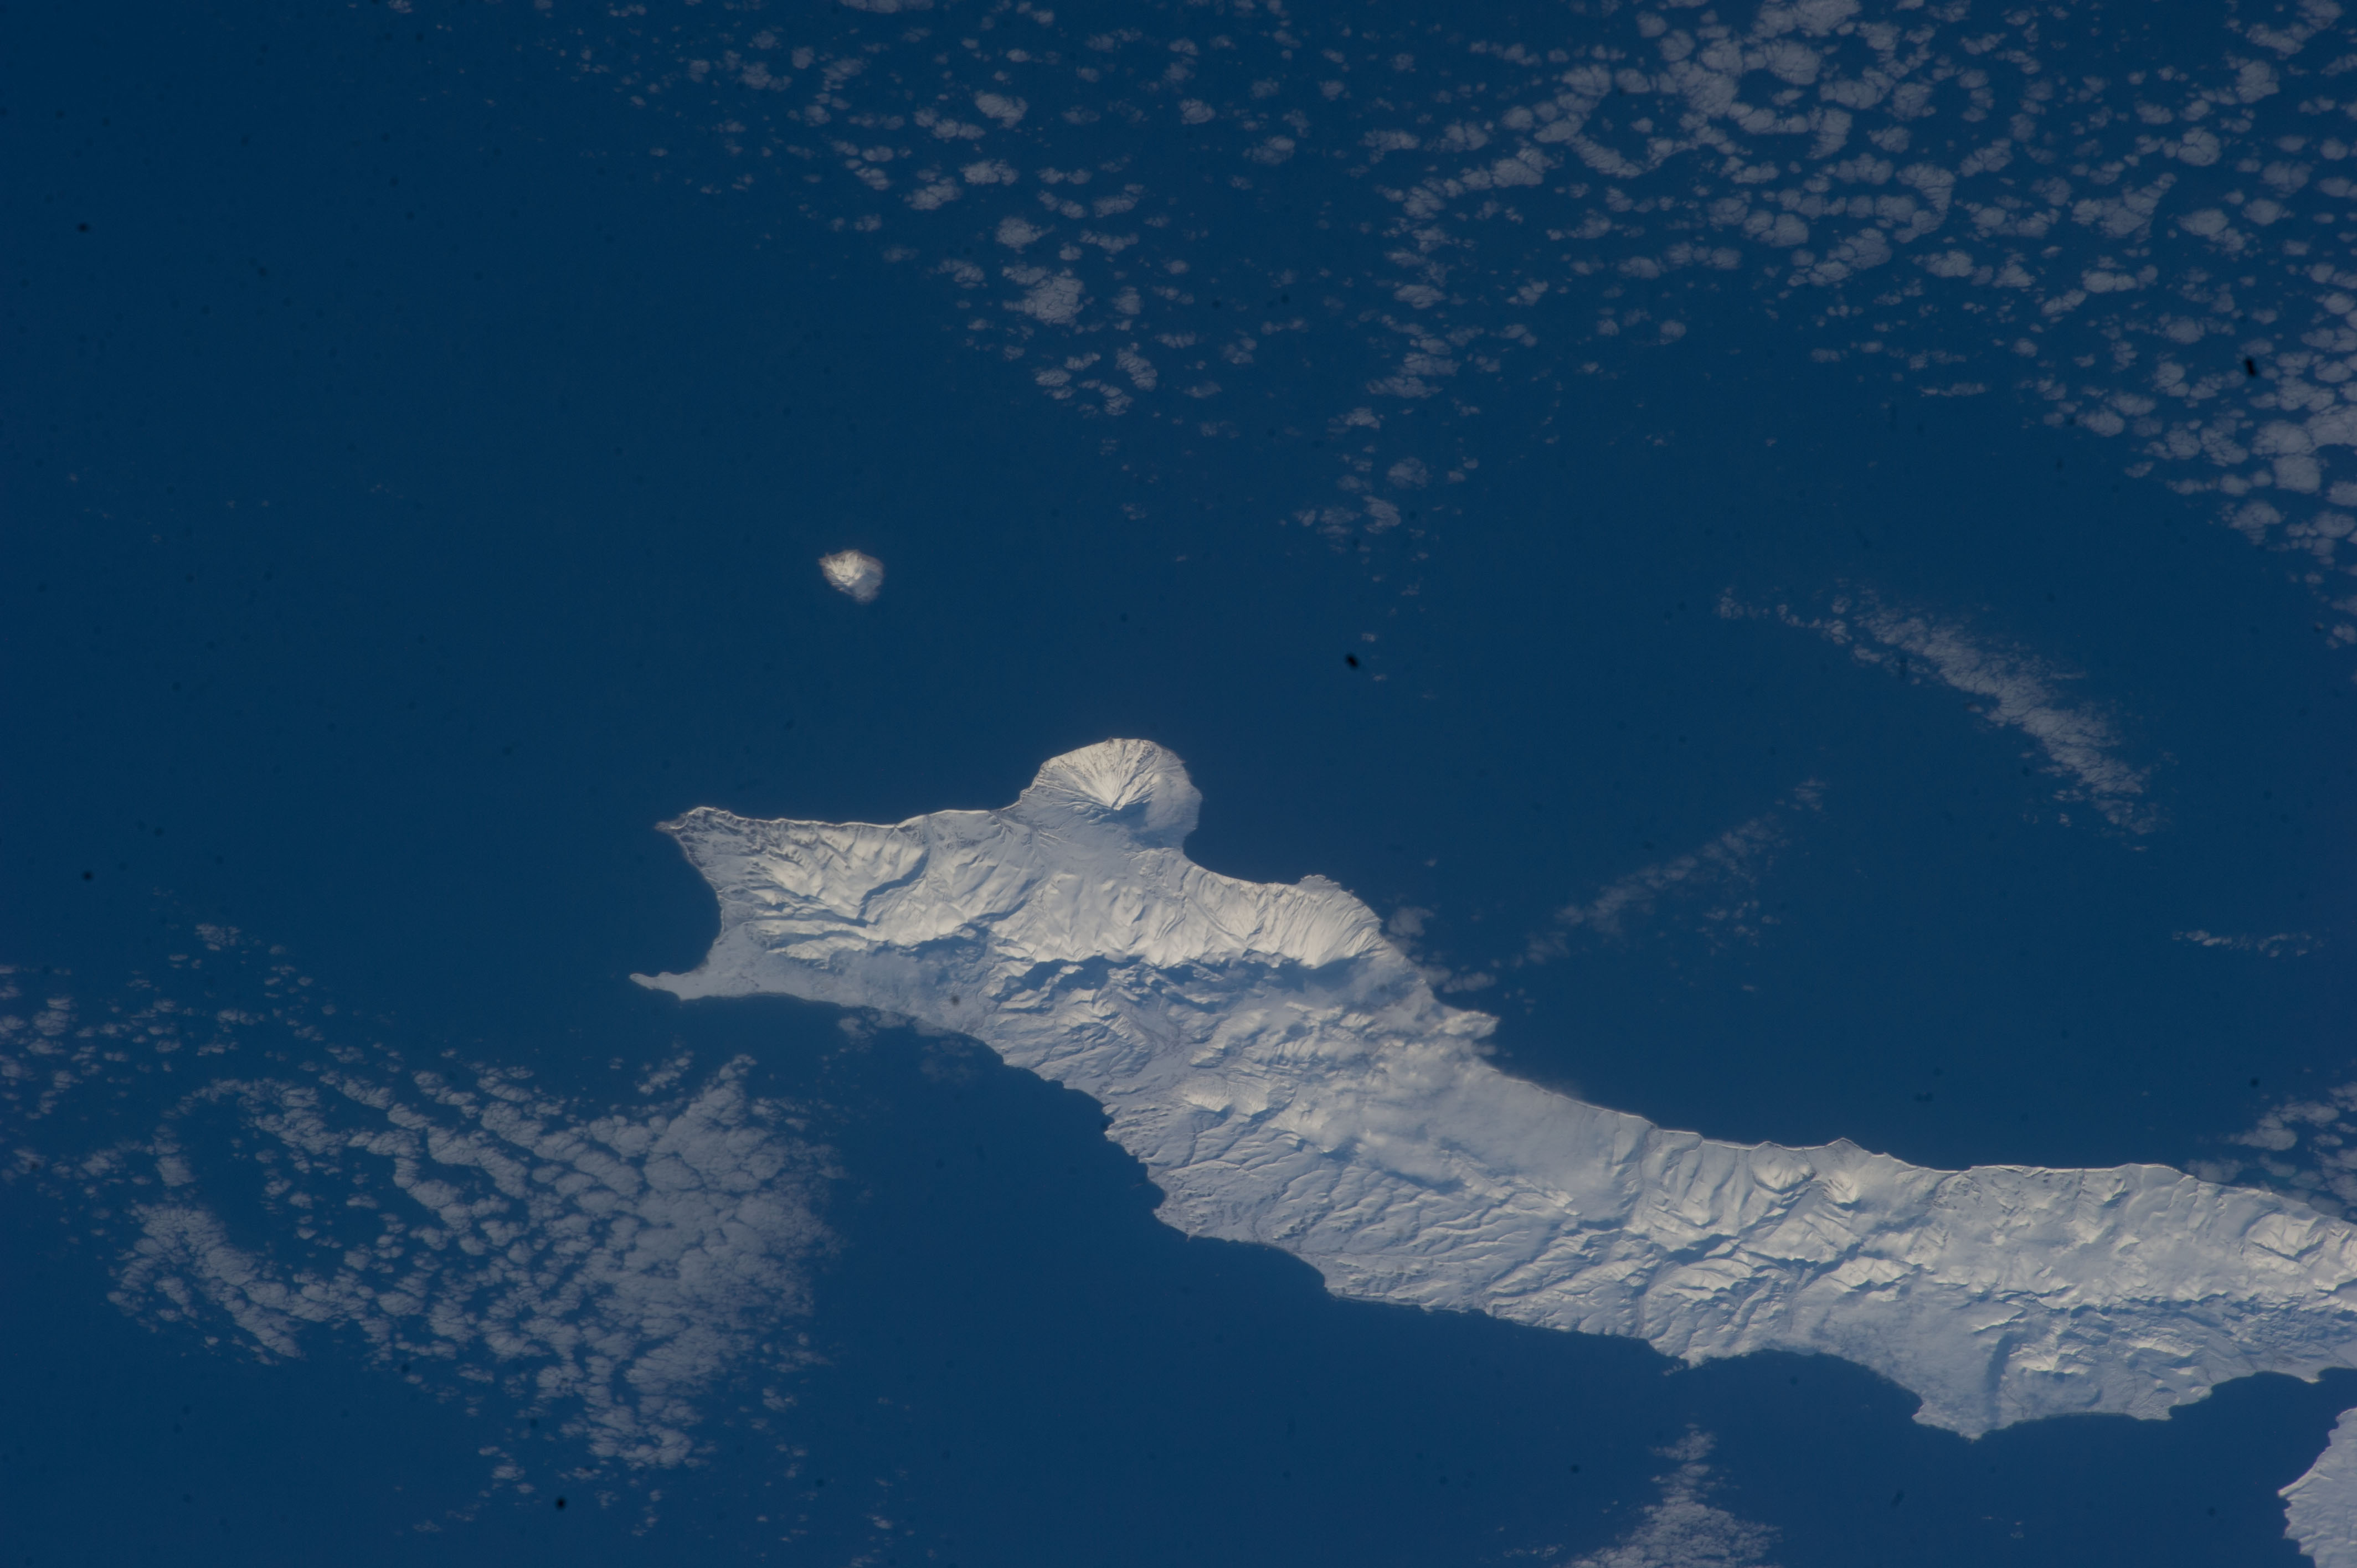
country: RUSSIAN_FEDERATION
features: FUSSA VOLCANO, CHIKURACHKI VLCANO, LUZHIN STRAIT, COASTLINE
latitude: 50.3
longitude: 155.3
